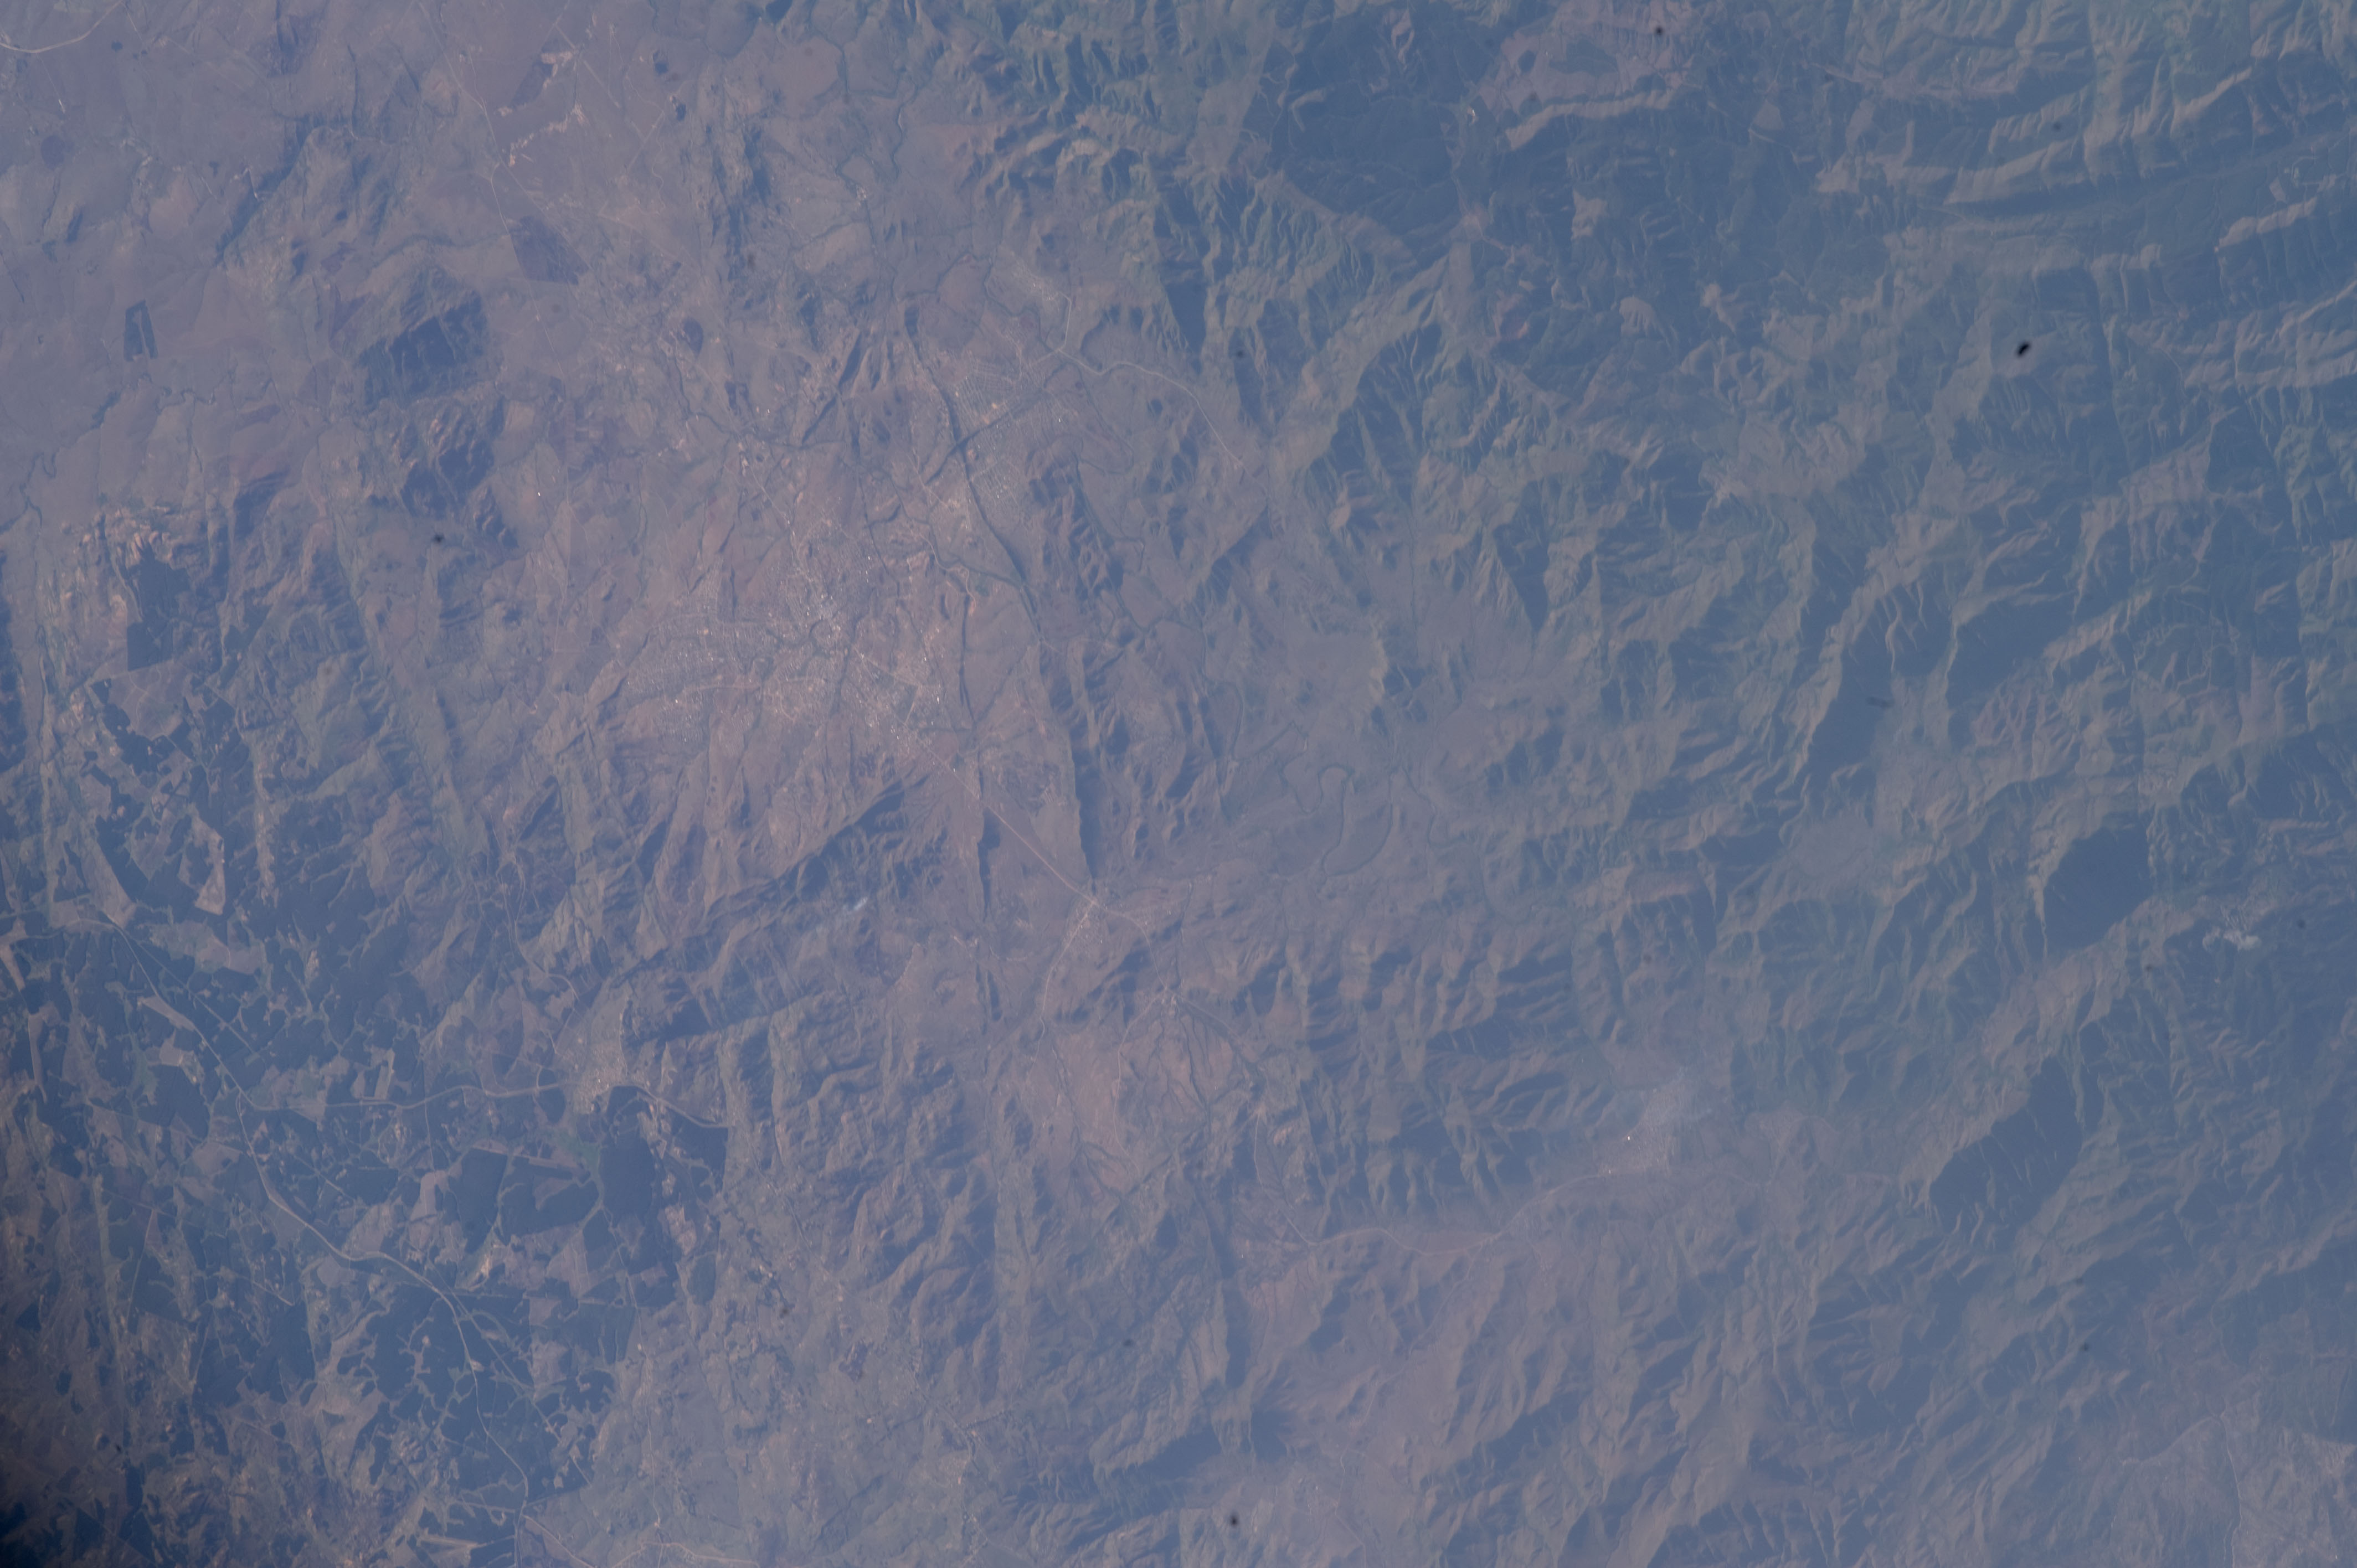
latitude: -26.0
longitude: 30.9
